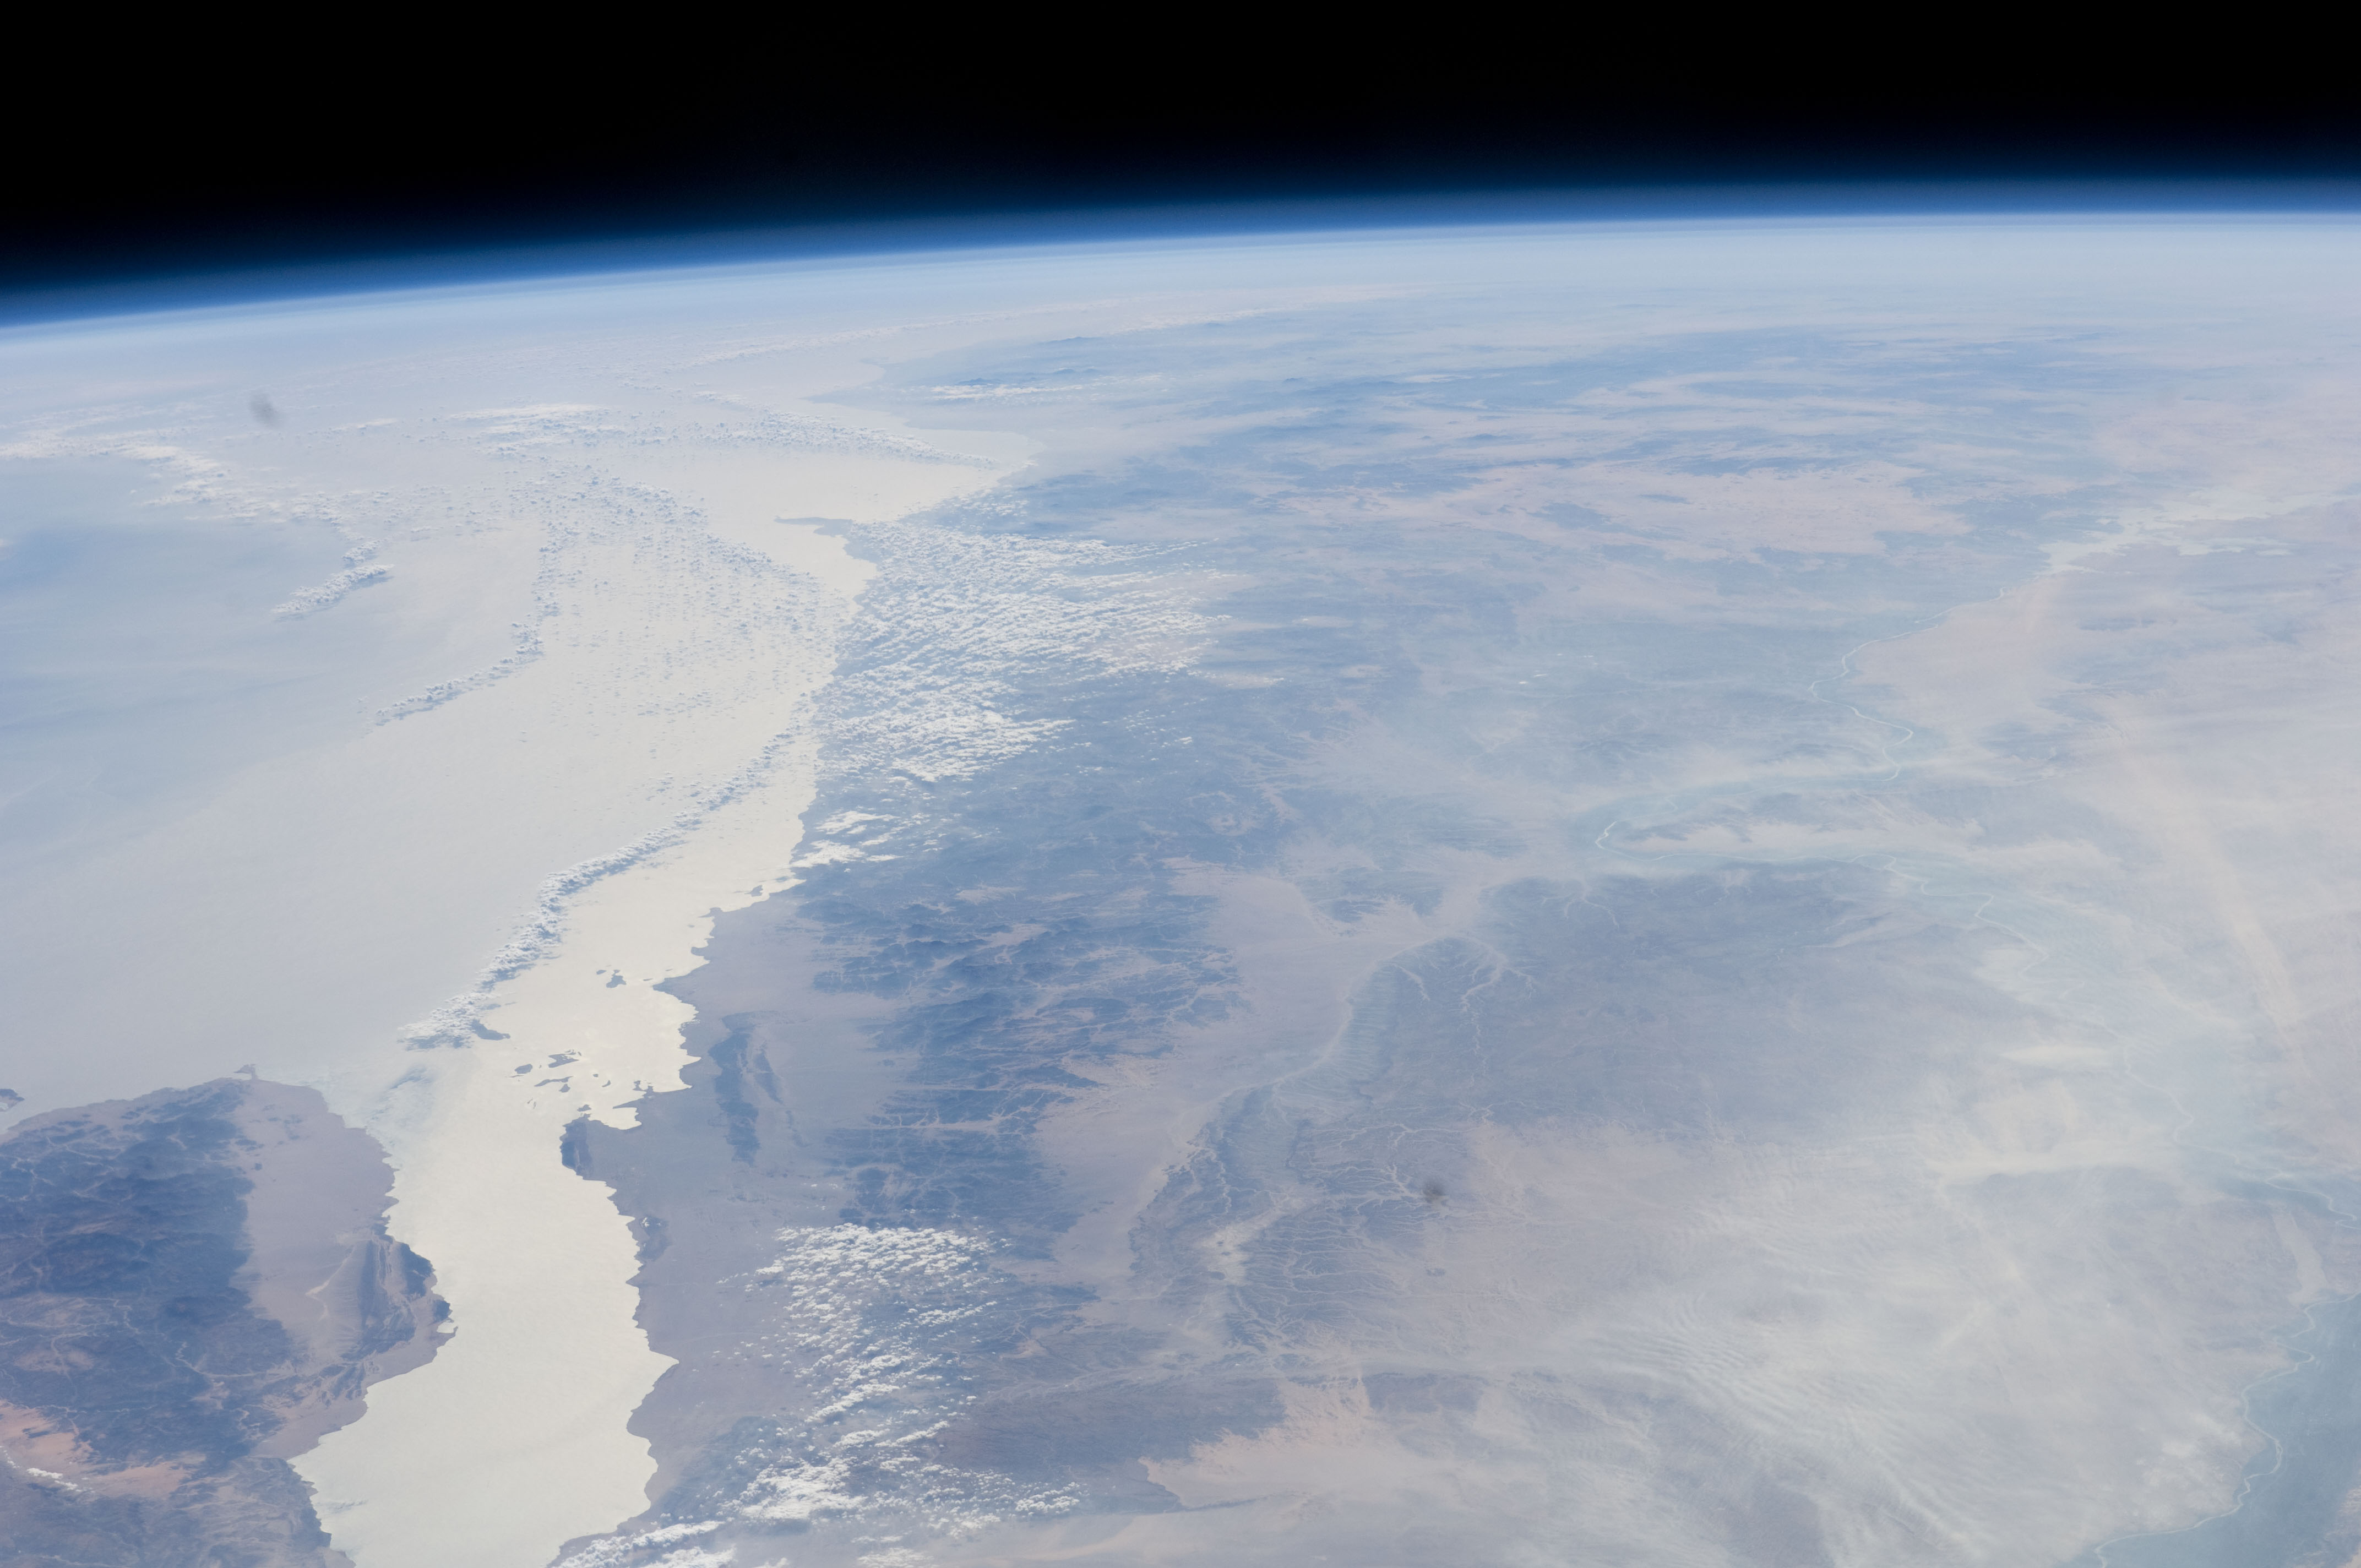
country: EGYPT
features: PAN-EASTERN DESERT, W. RED S., G. OF SUEZ, GLINT, HAZE
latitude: 26.0
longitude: 33.5
